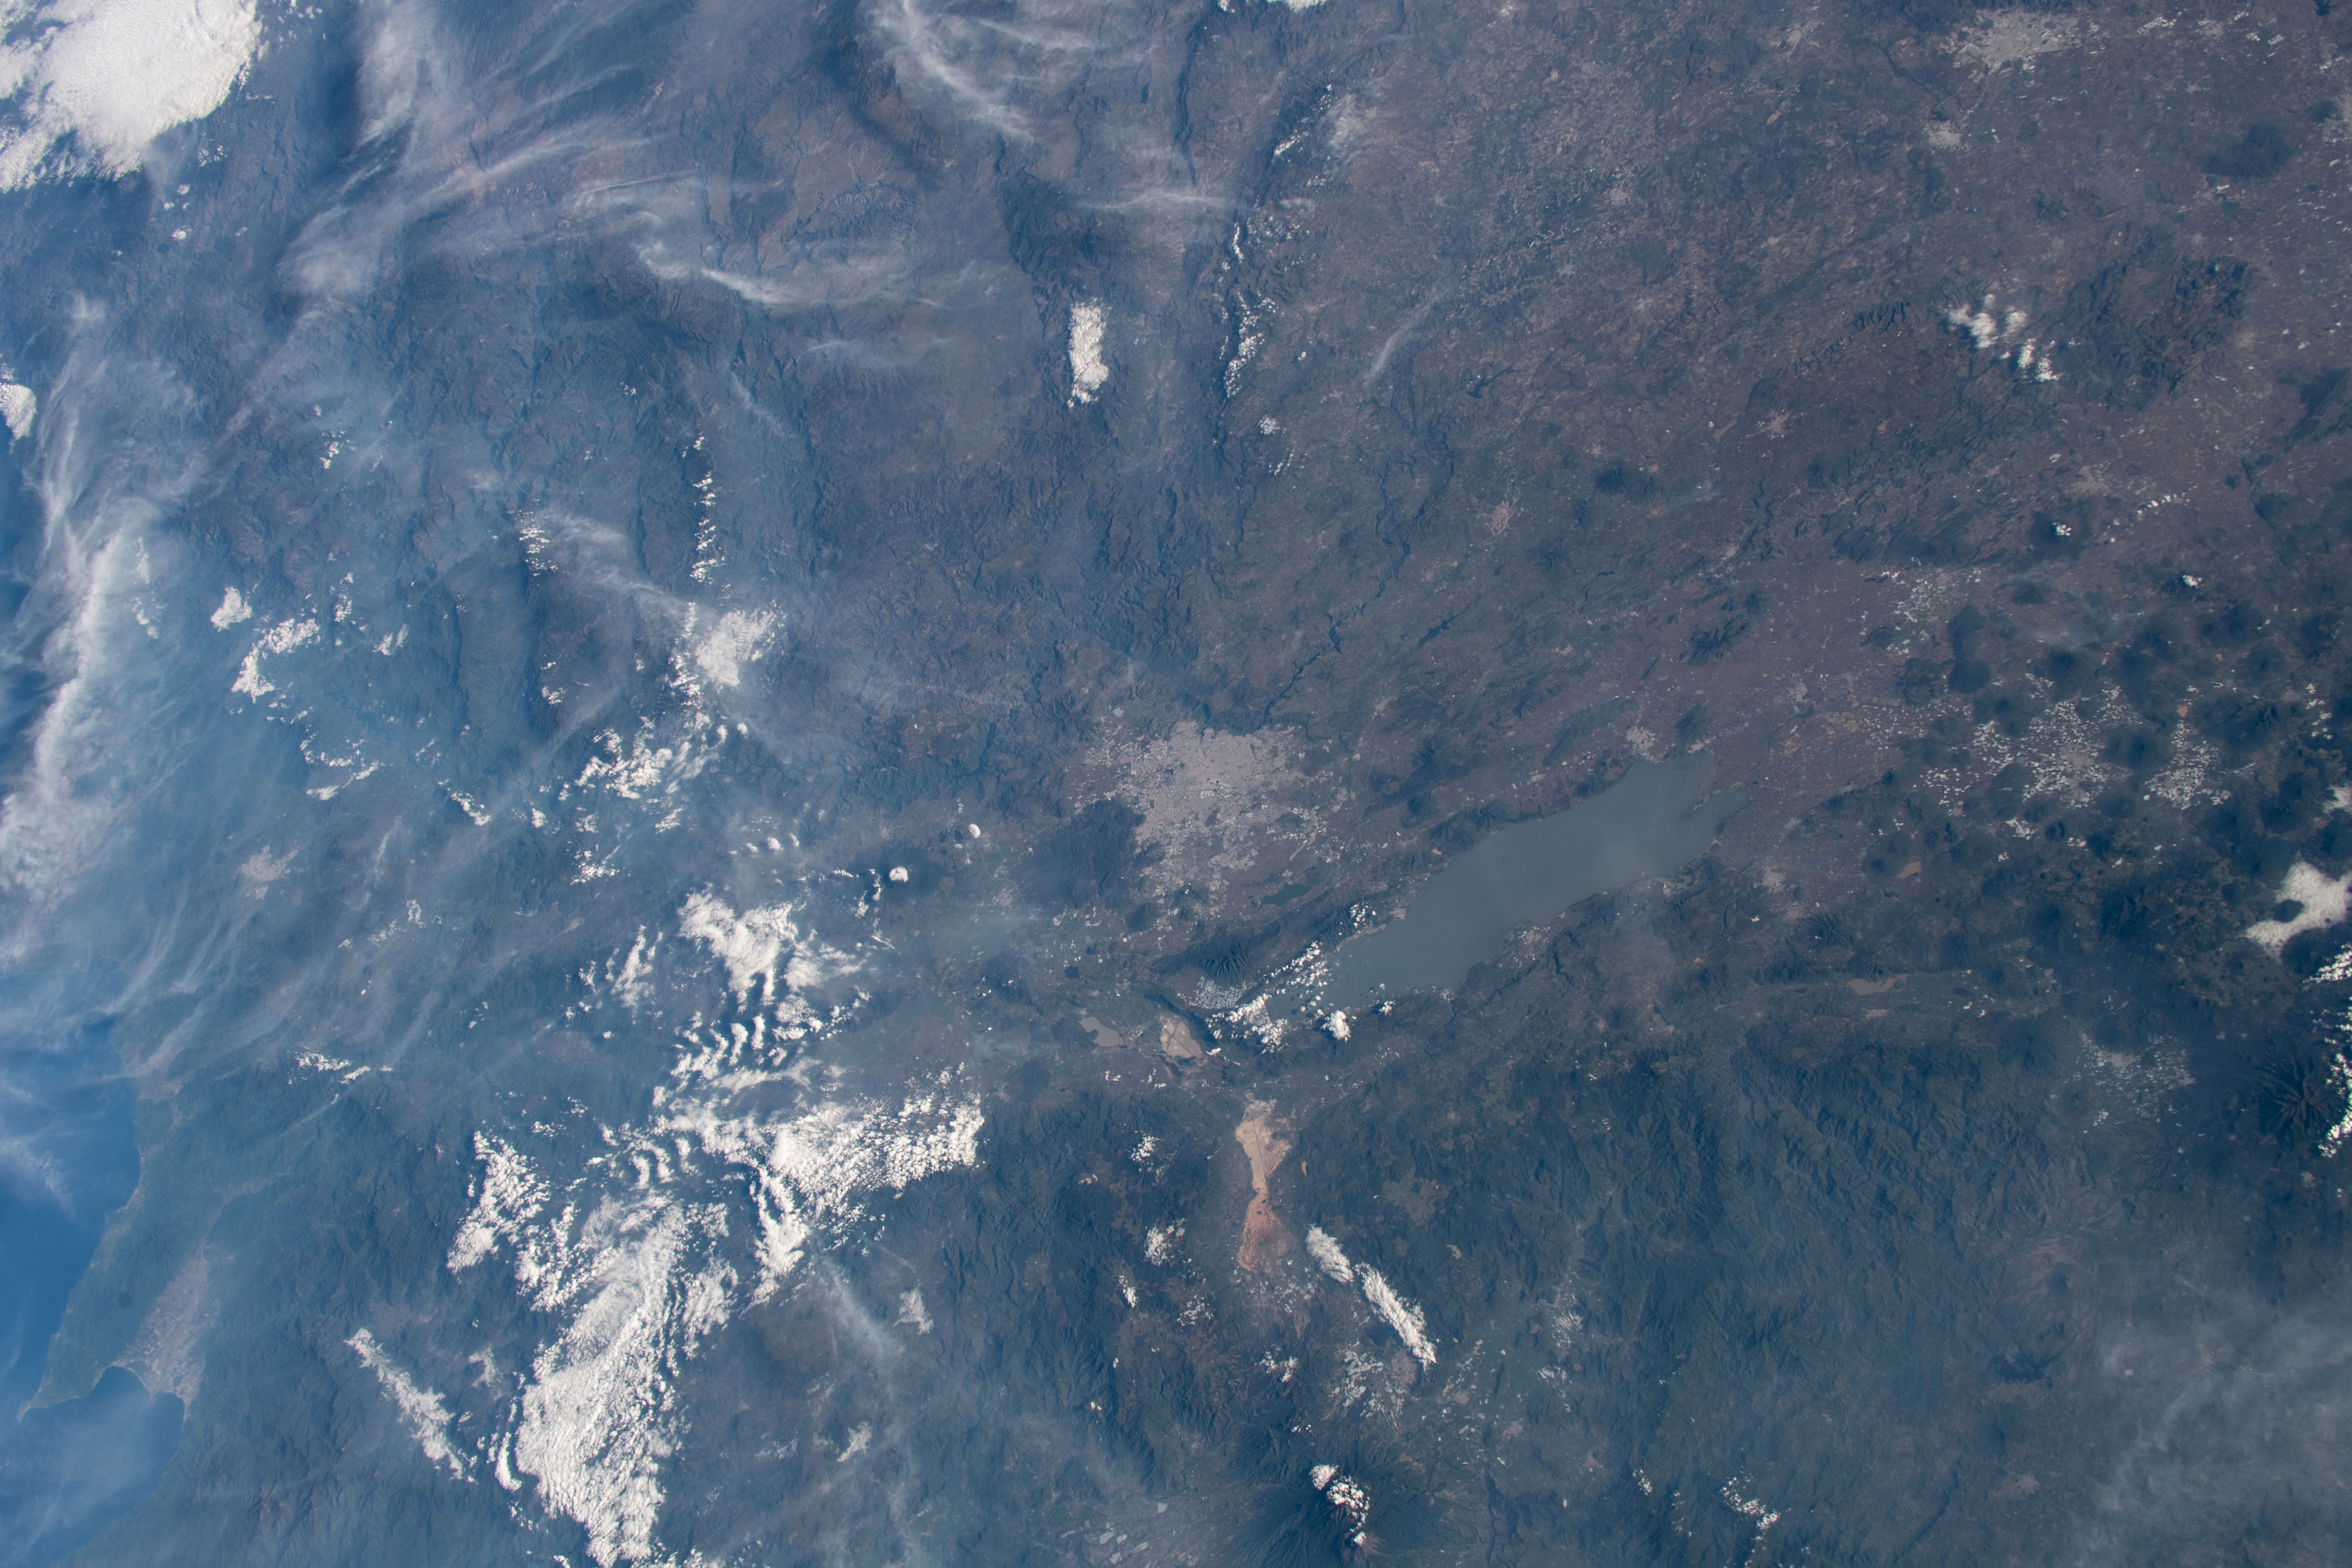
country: MEXICO
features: LAGUNA DE CHAPALA, JALISCO
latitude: 20.5
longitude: -103.0
